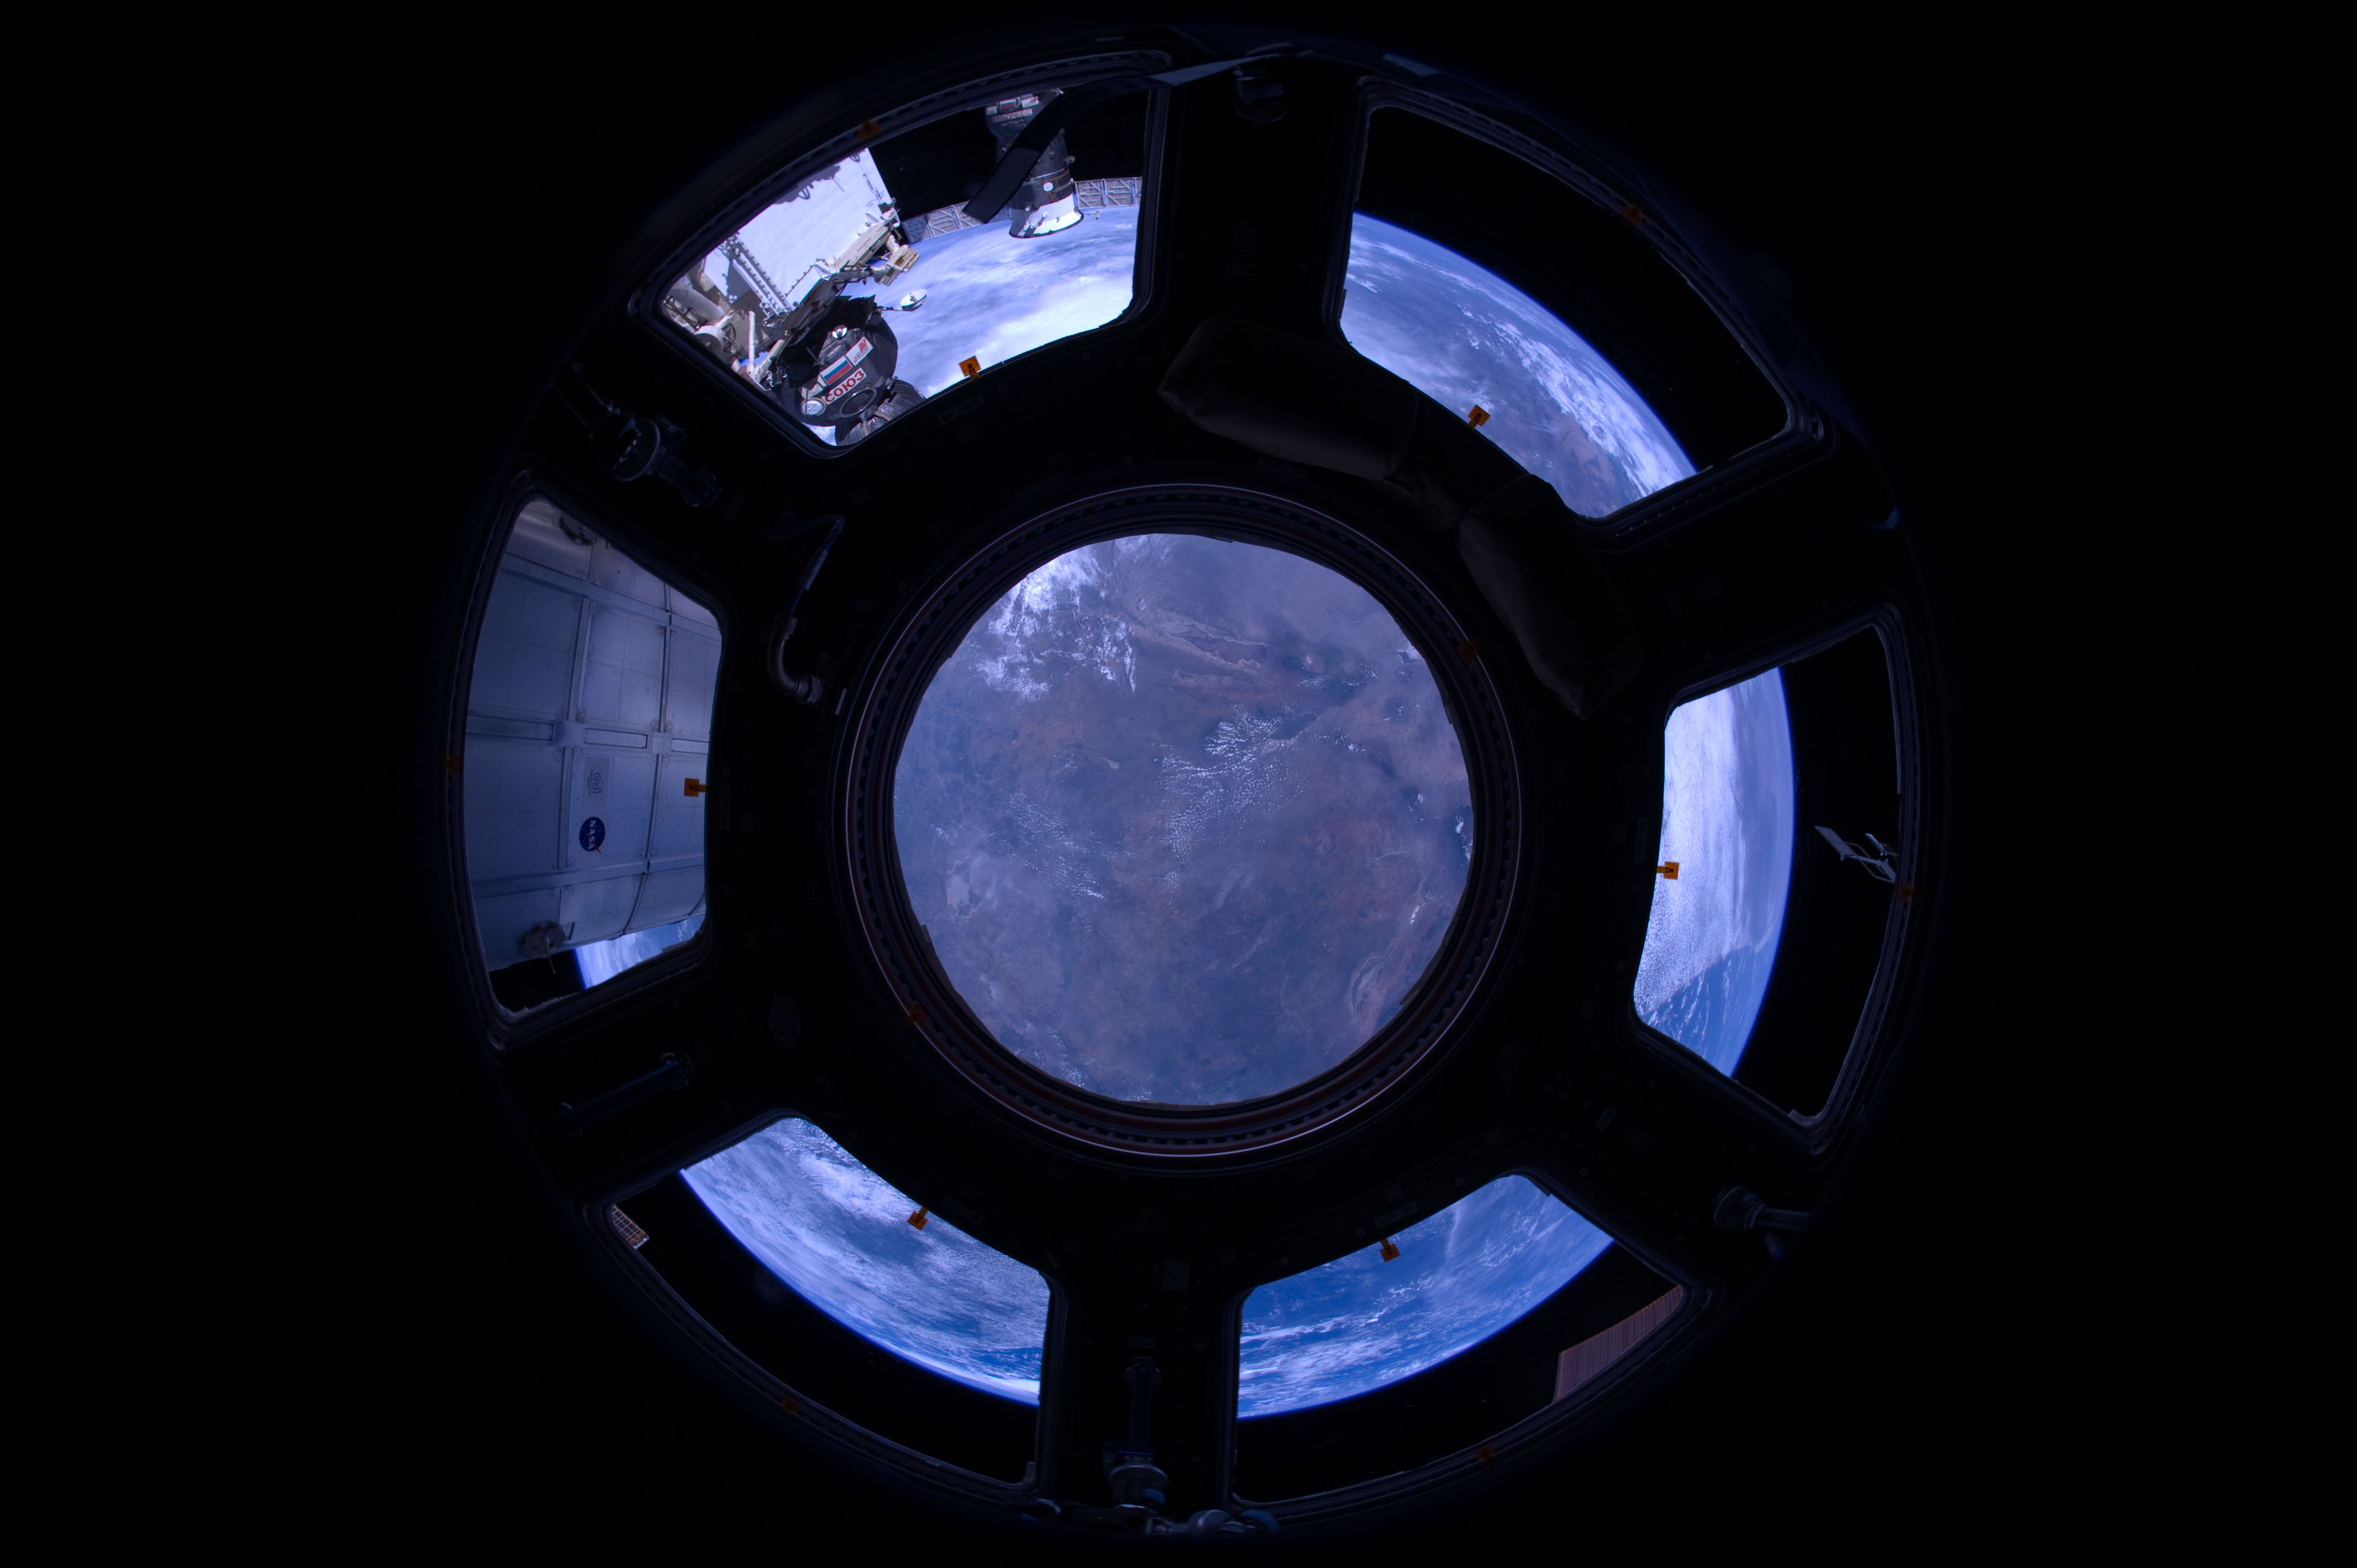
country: TANZANIA
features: L. EYASI, L. MANYARA, NGORONGORO CRATER
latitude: -4.5
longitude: 36.0
